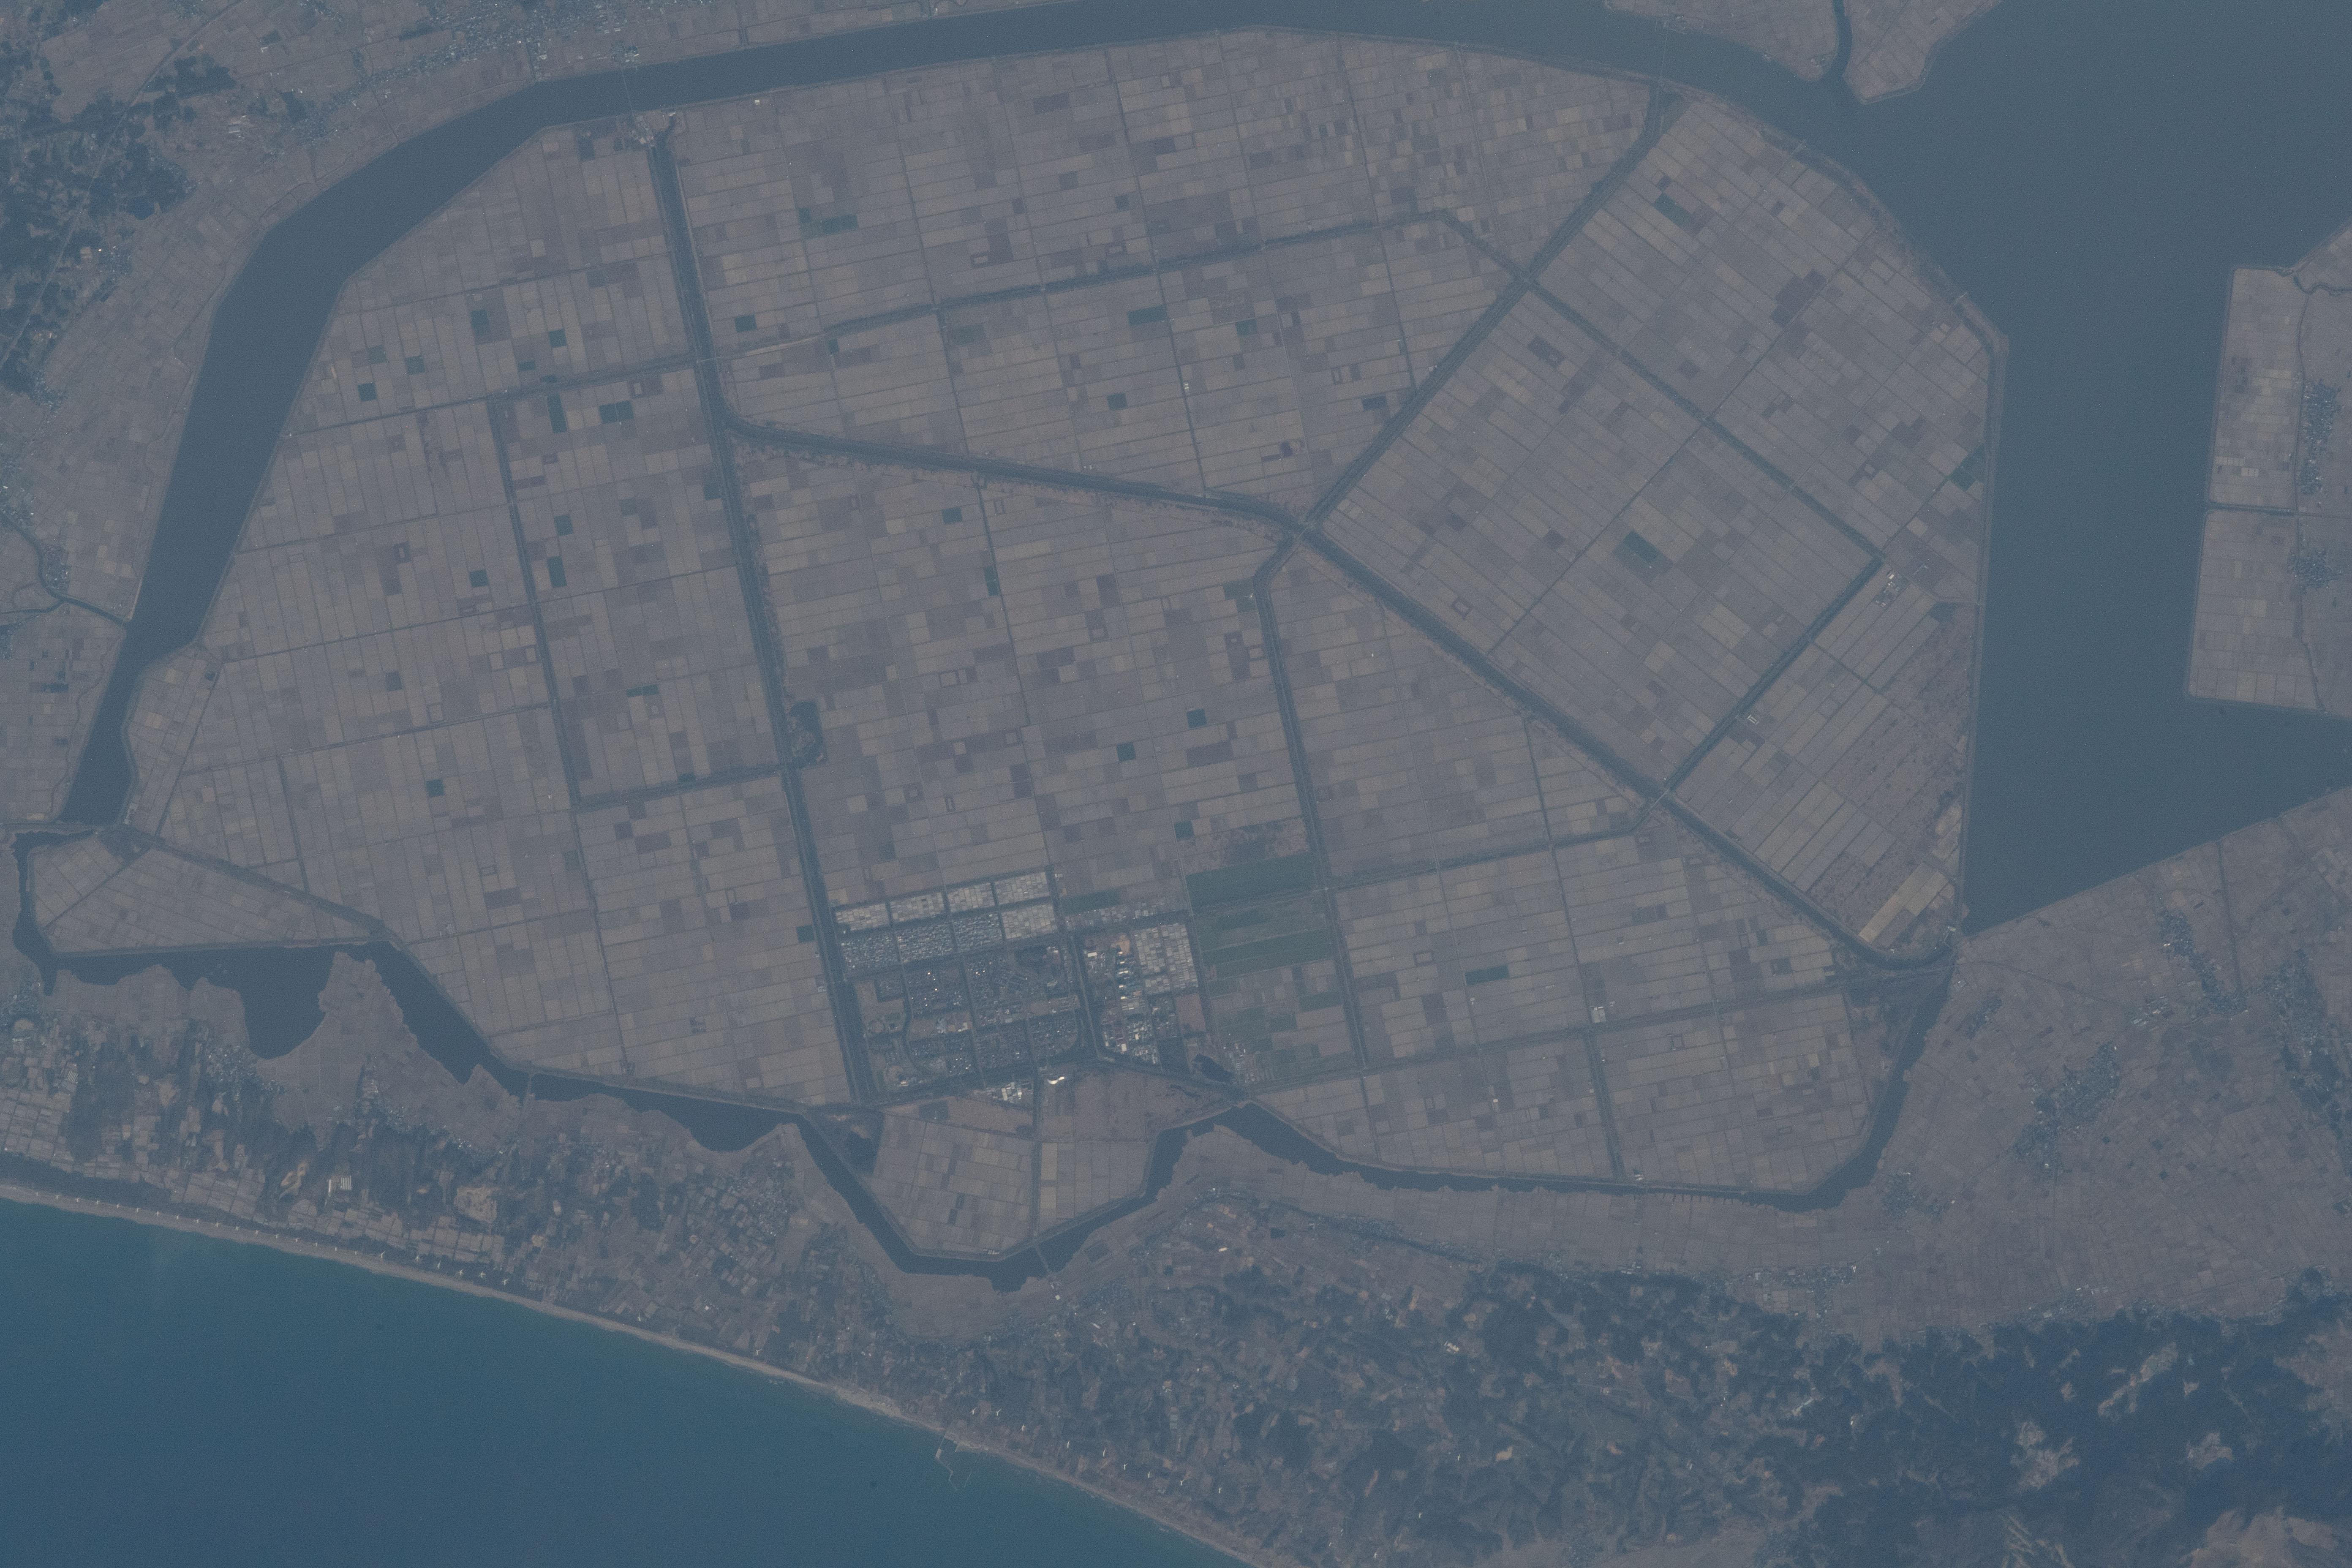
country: JAPAN
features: LAKE HACHIRO
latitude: 40.0
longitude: 140.0
